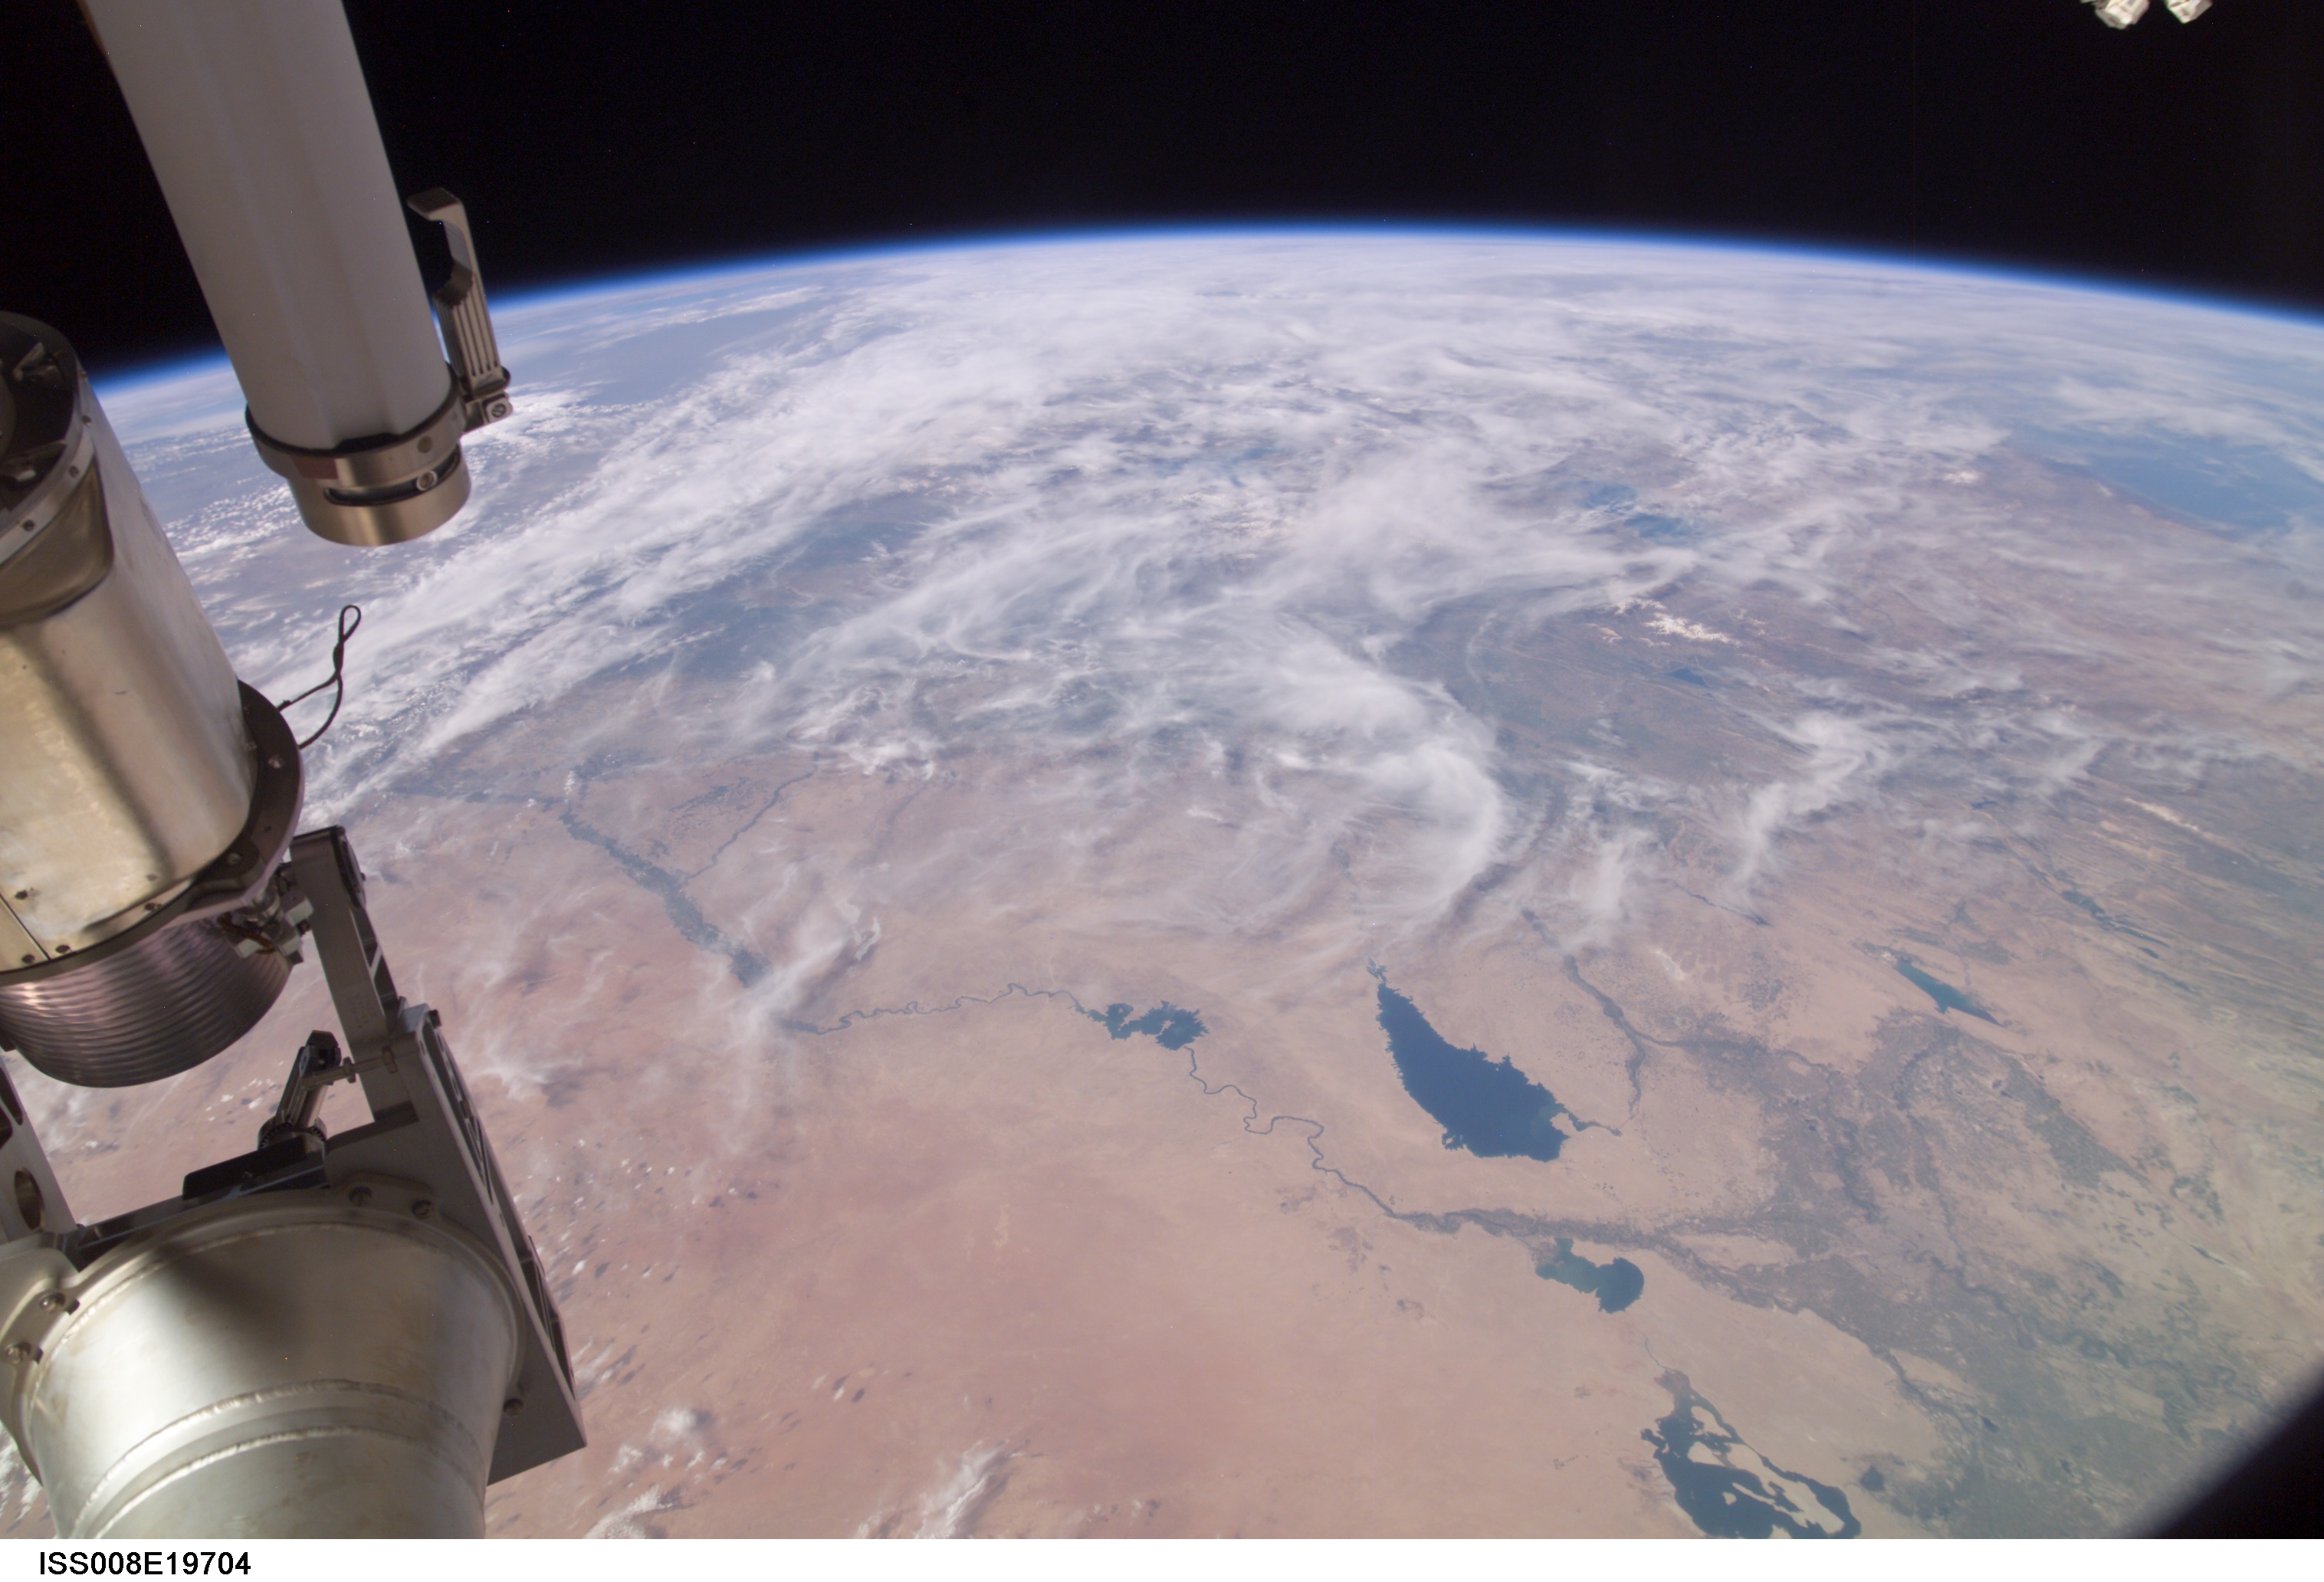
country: IRAQ
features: THARTHAR L., EUPHRATES, RAZAZZA L., ATMOSPHERIC LIMB
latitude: 35.0
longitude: 43.0
